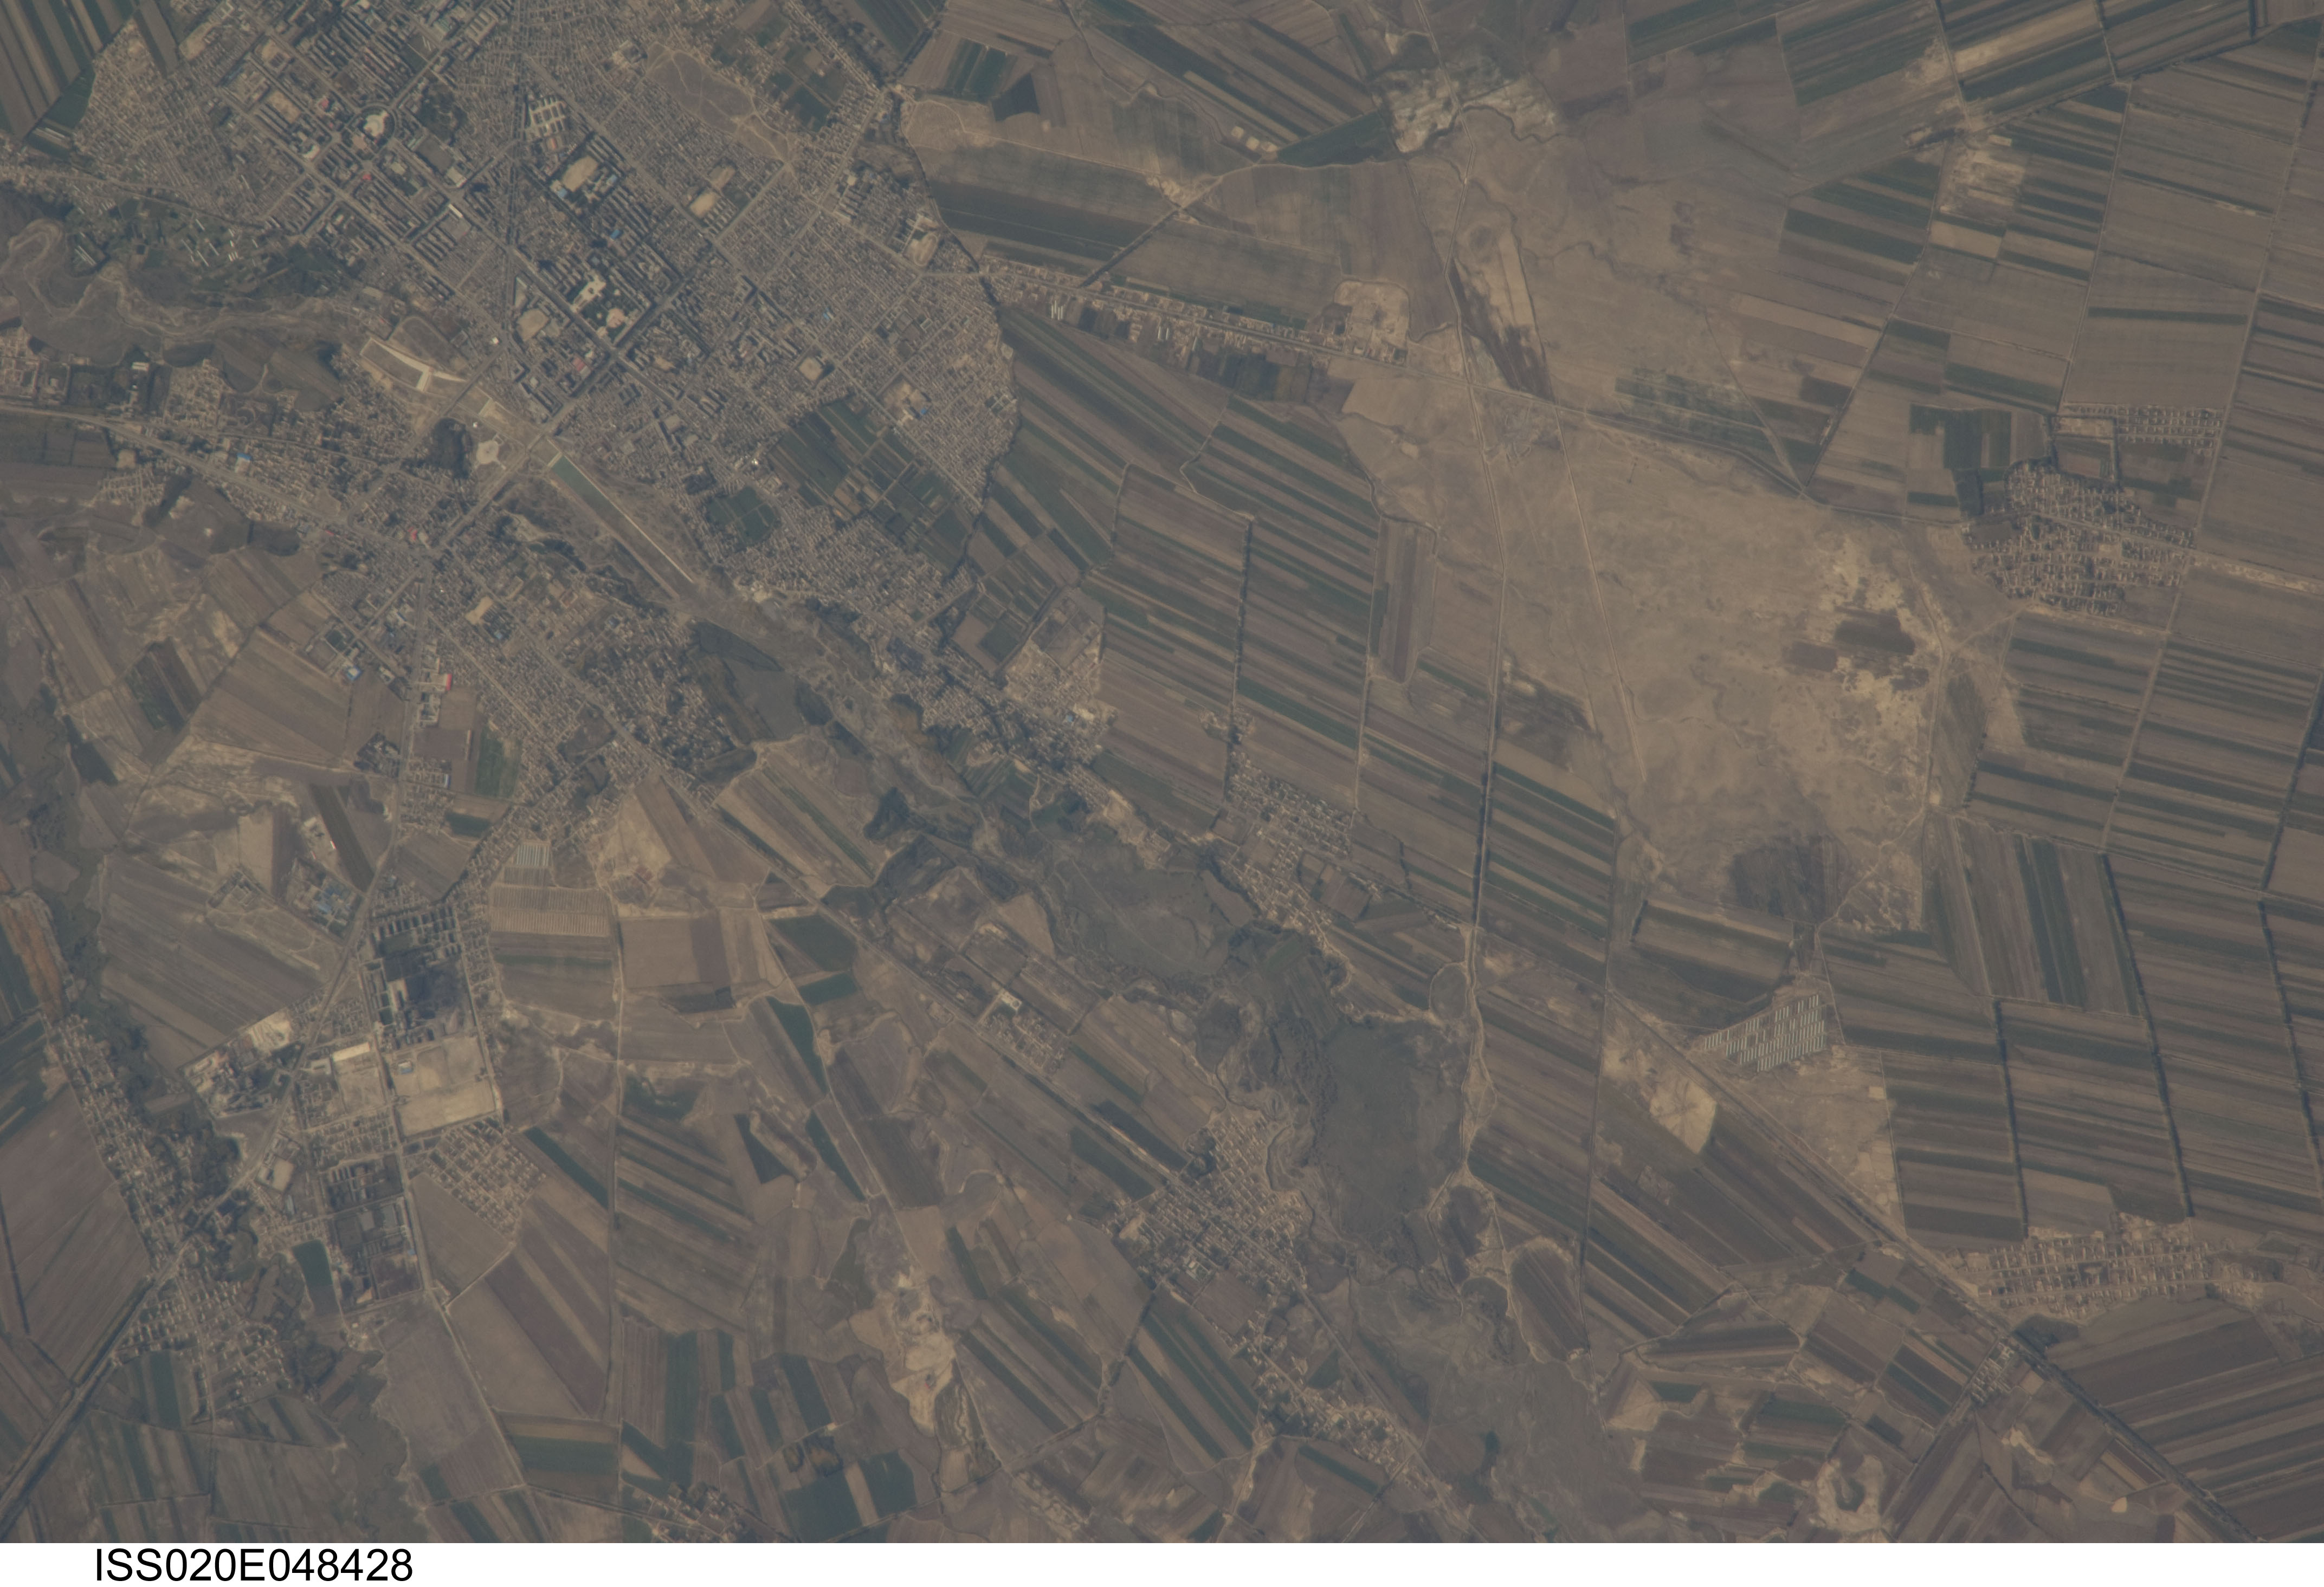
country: CHINA
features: AGR., ROADS, VILLAGES, NE. EMIN, EMIN RIVER DRAINAGE
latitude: 46.6
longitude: 83.7
